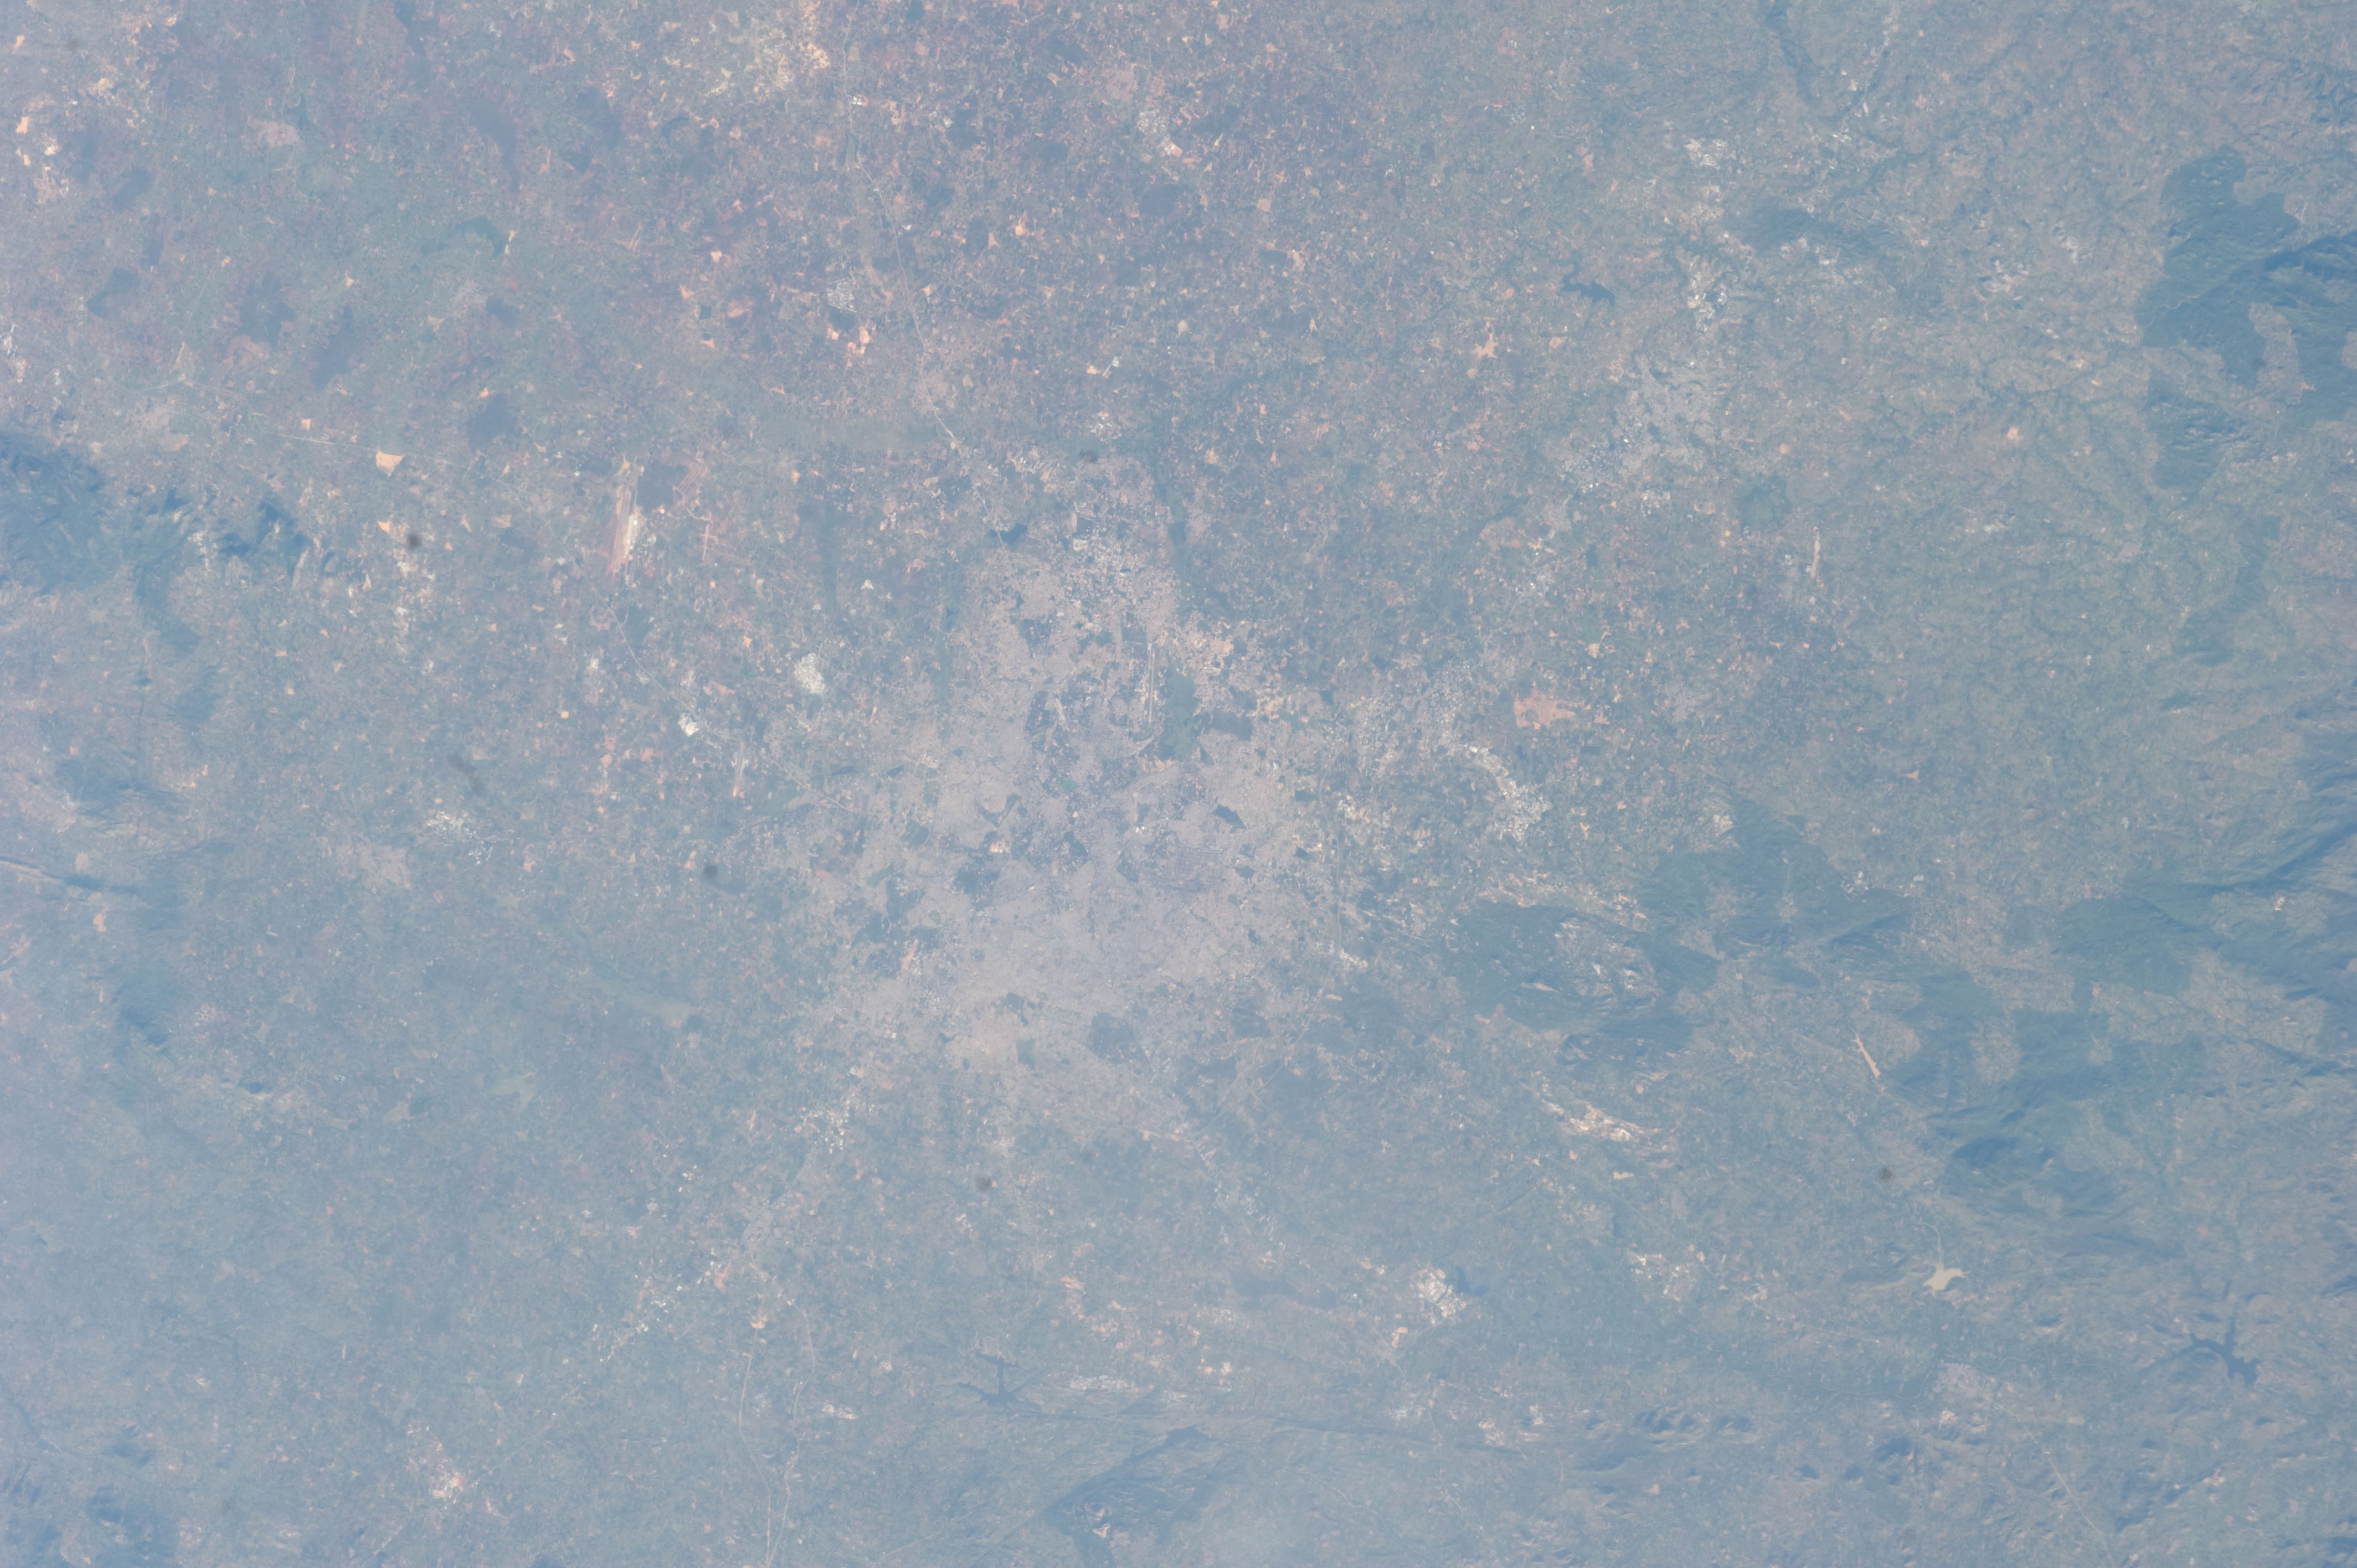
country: INDIA
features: NOT SPECIFIED
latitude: 13.0
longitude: 77.6
